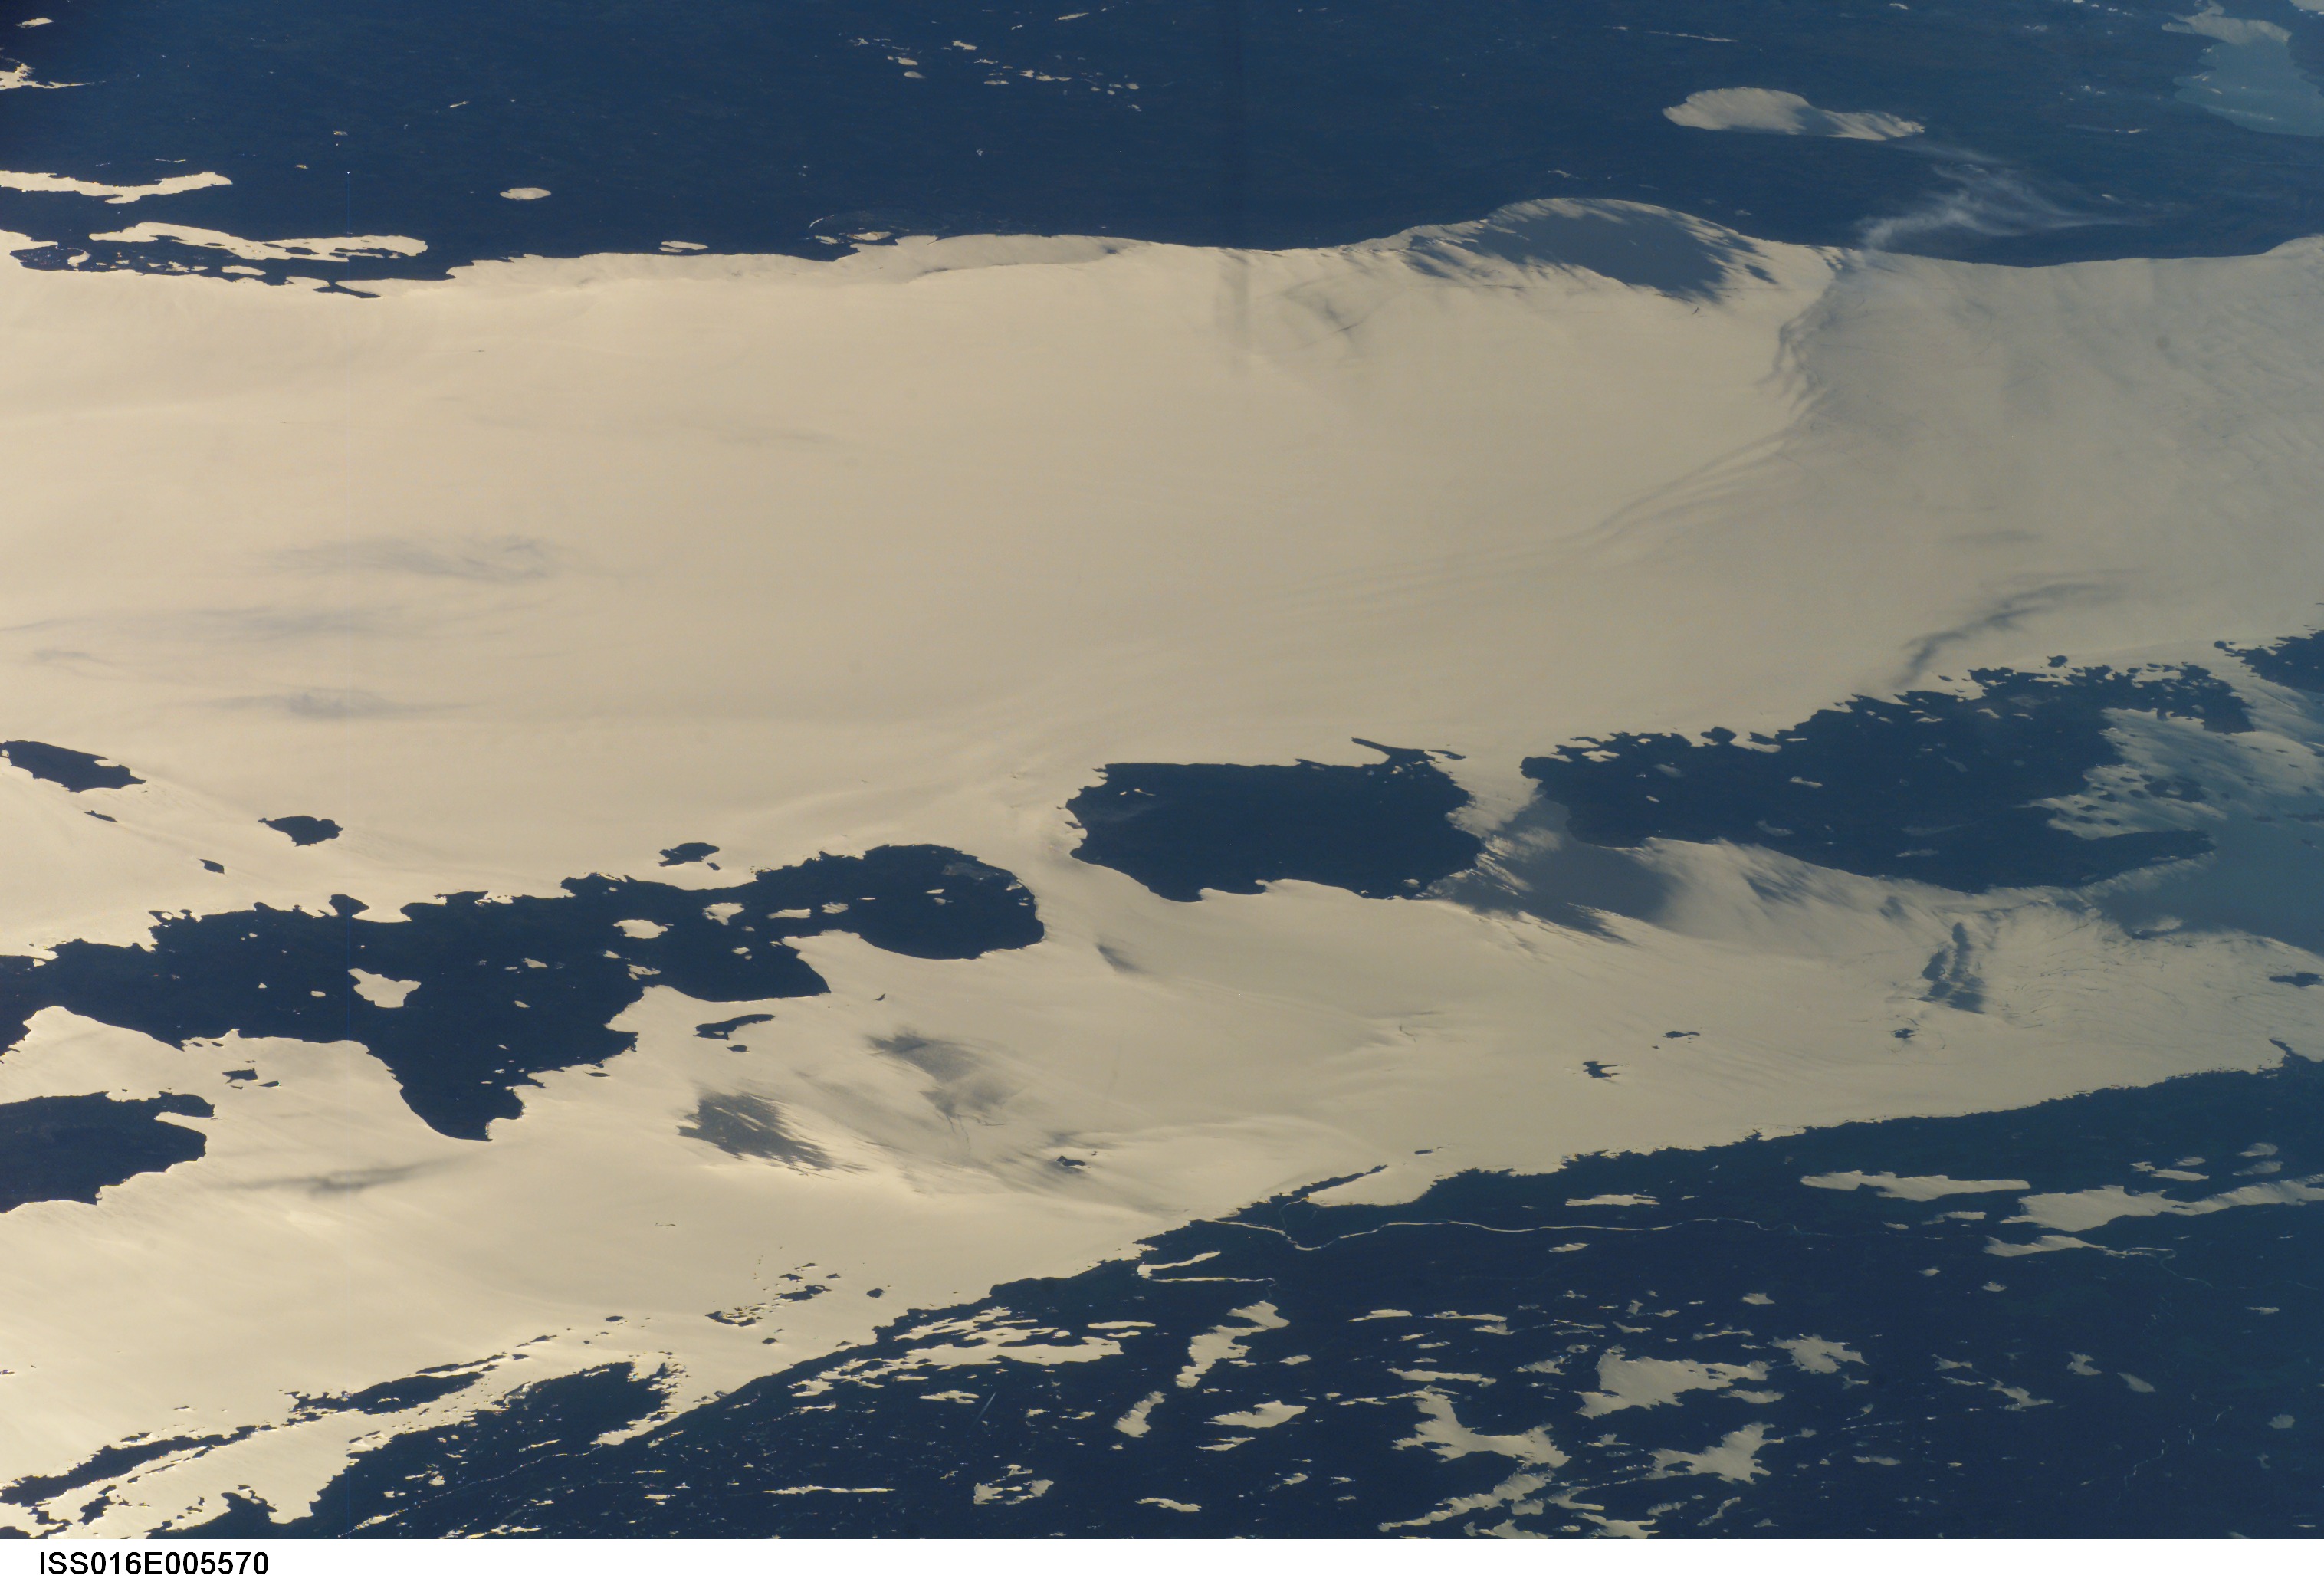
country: USA-MICHIGAN
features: LAKE HURON, GLINT, ISLANDS
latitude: 46.0
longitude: -83.5
